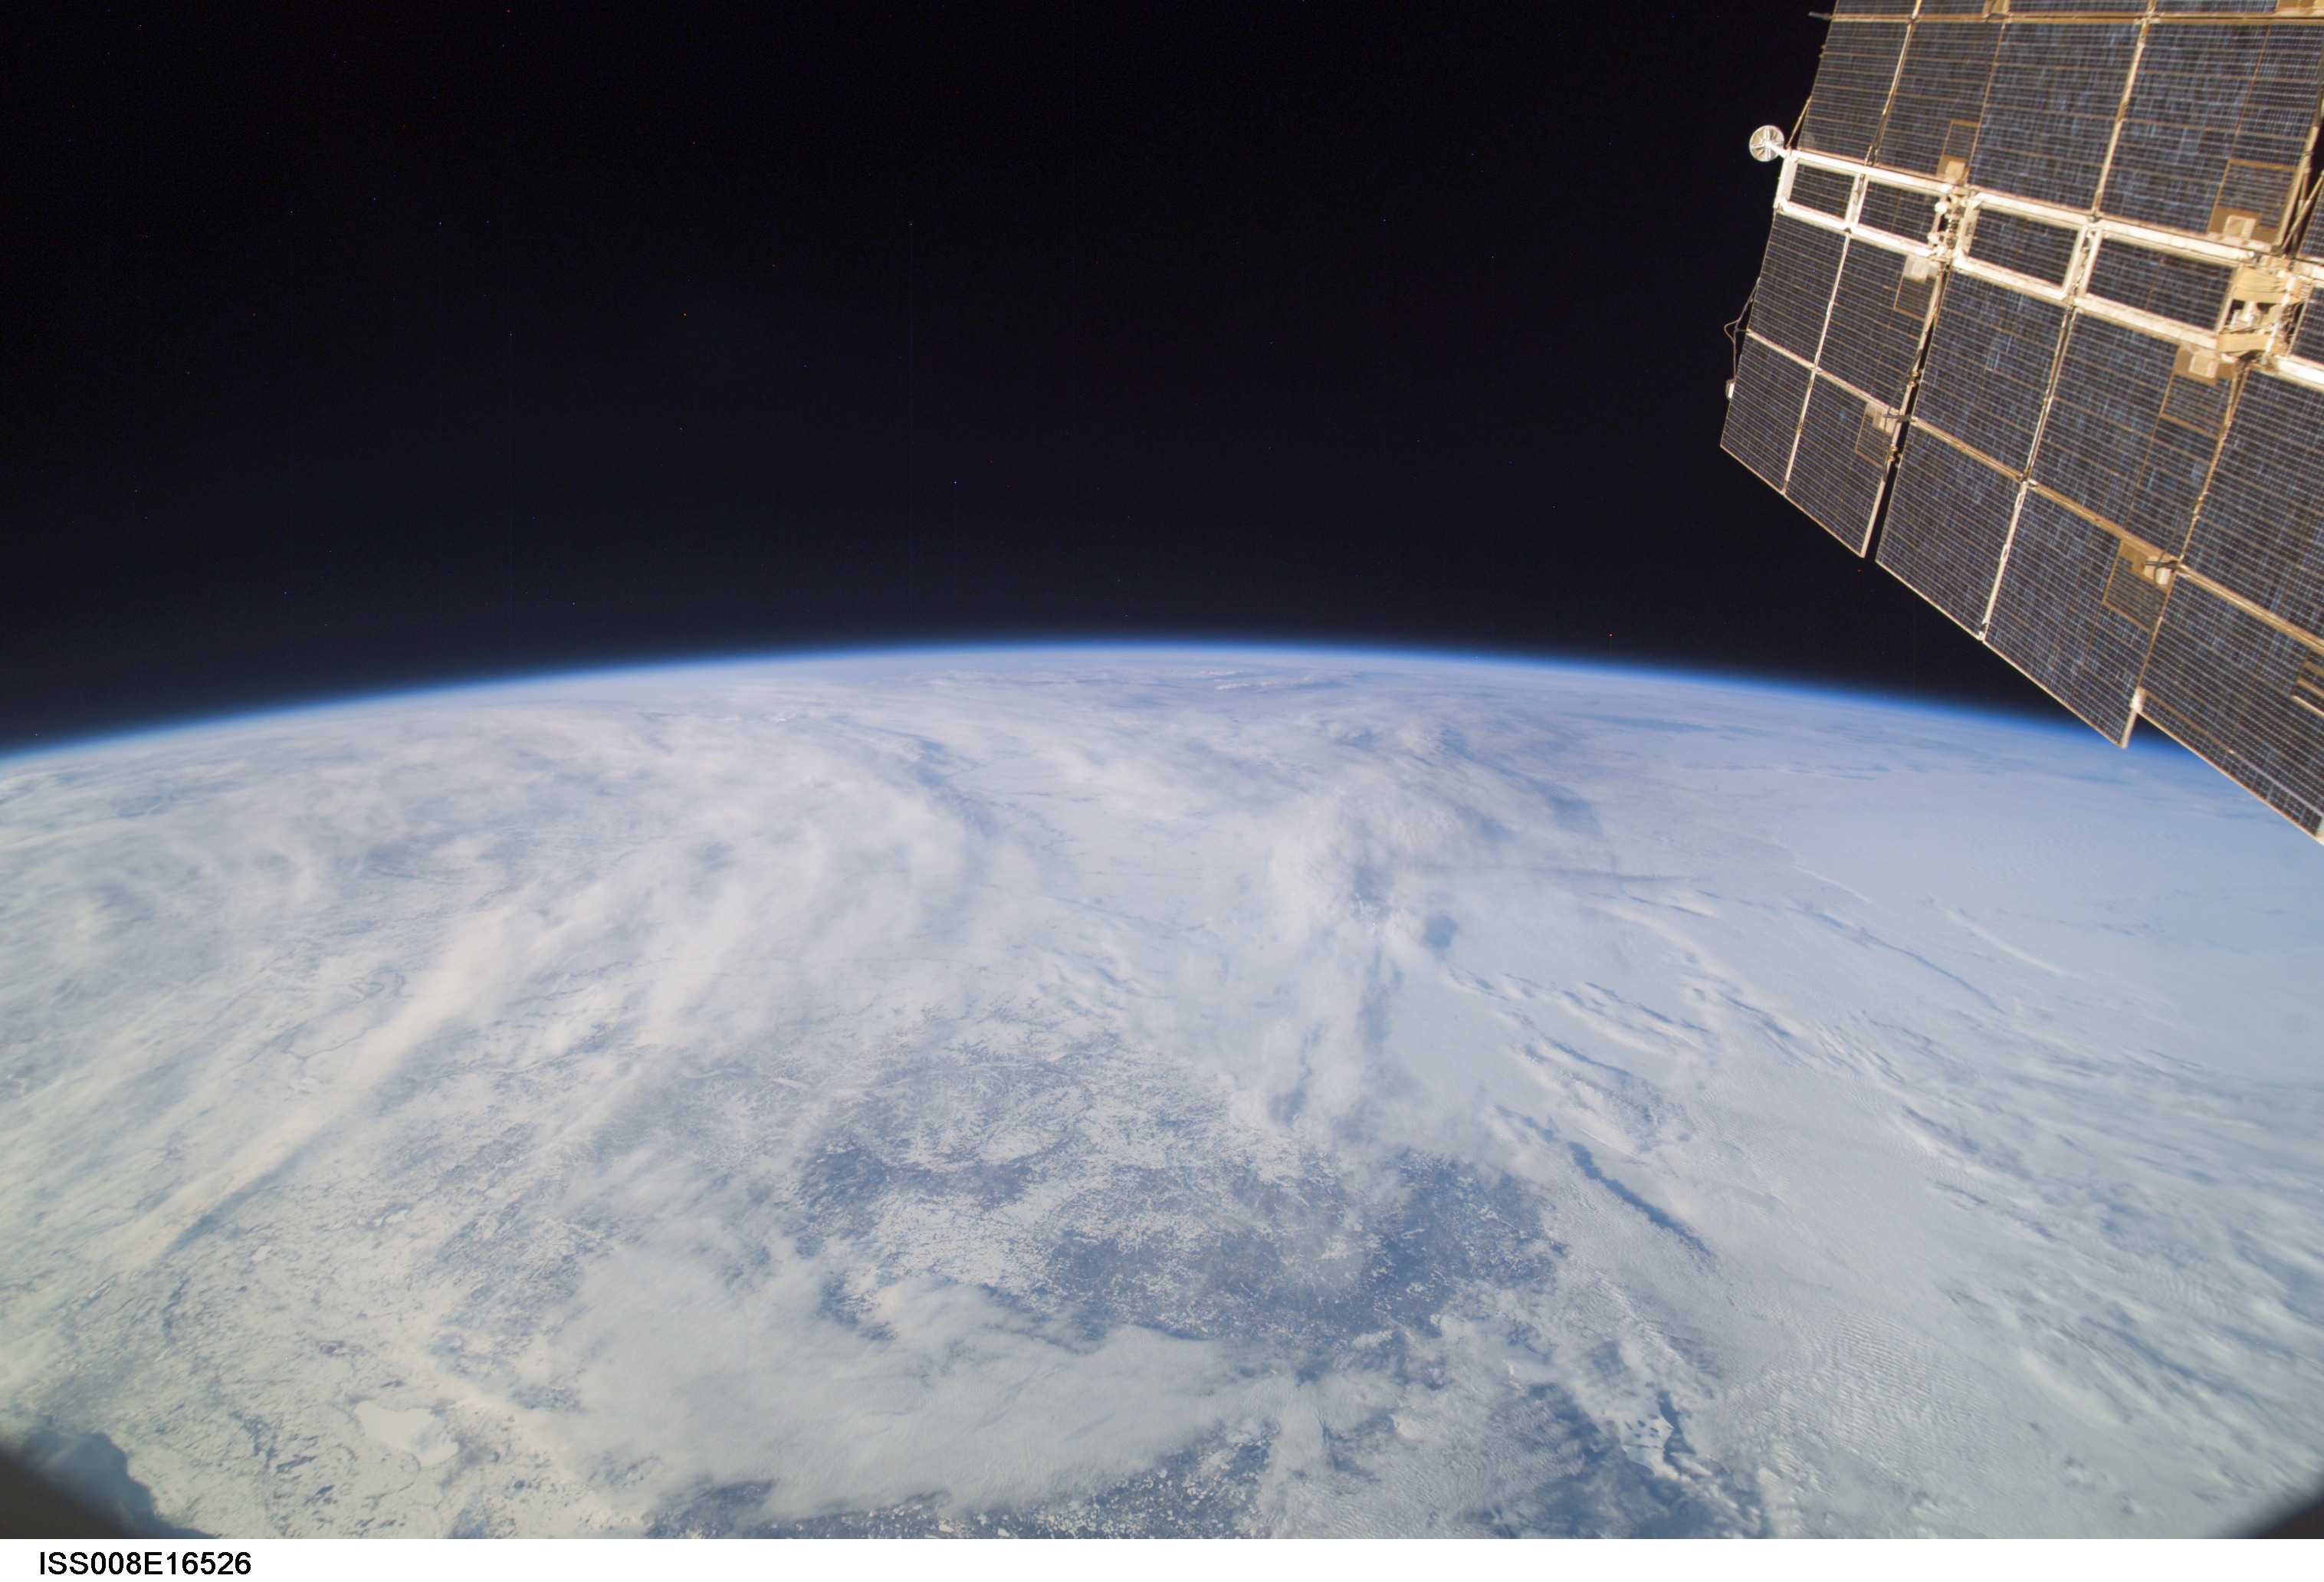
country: USA-WISCONSIN
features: L. MICHIGAN, ATMOSPHERIC LIMB
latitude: 45.0
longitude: -91.5
